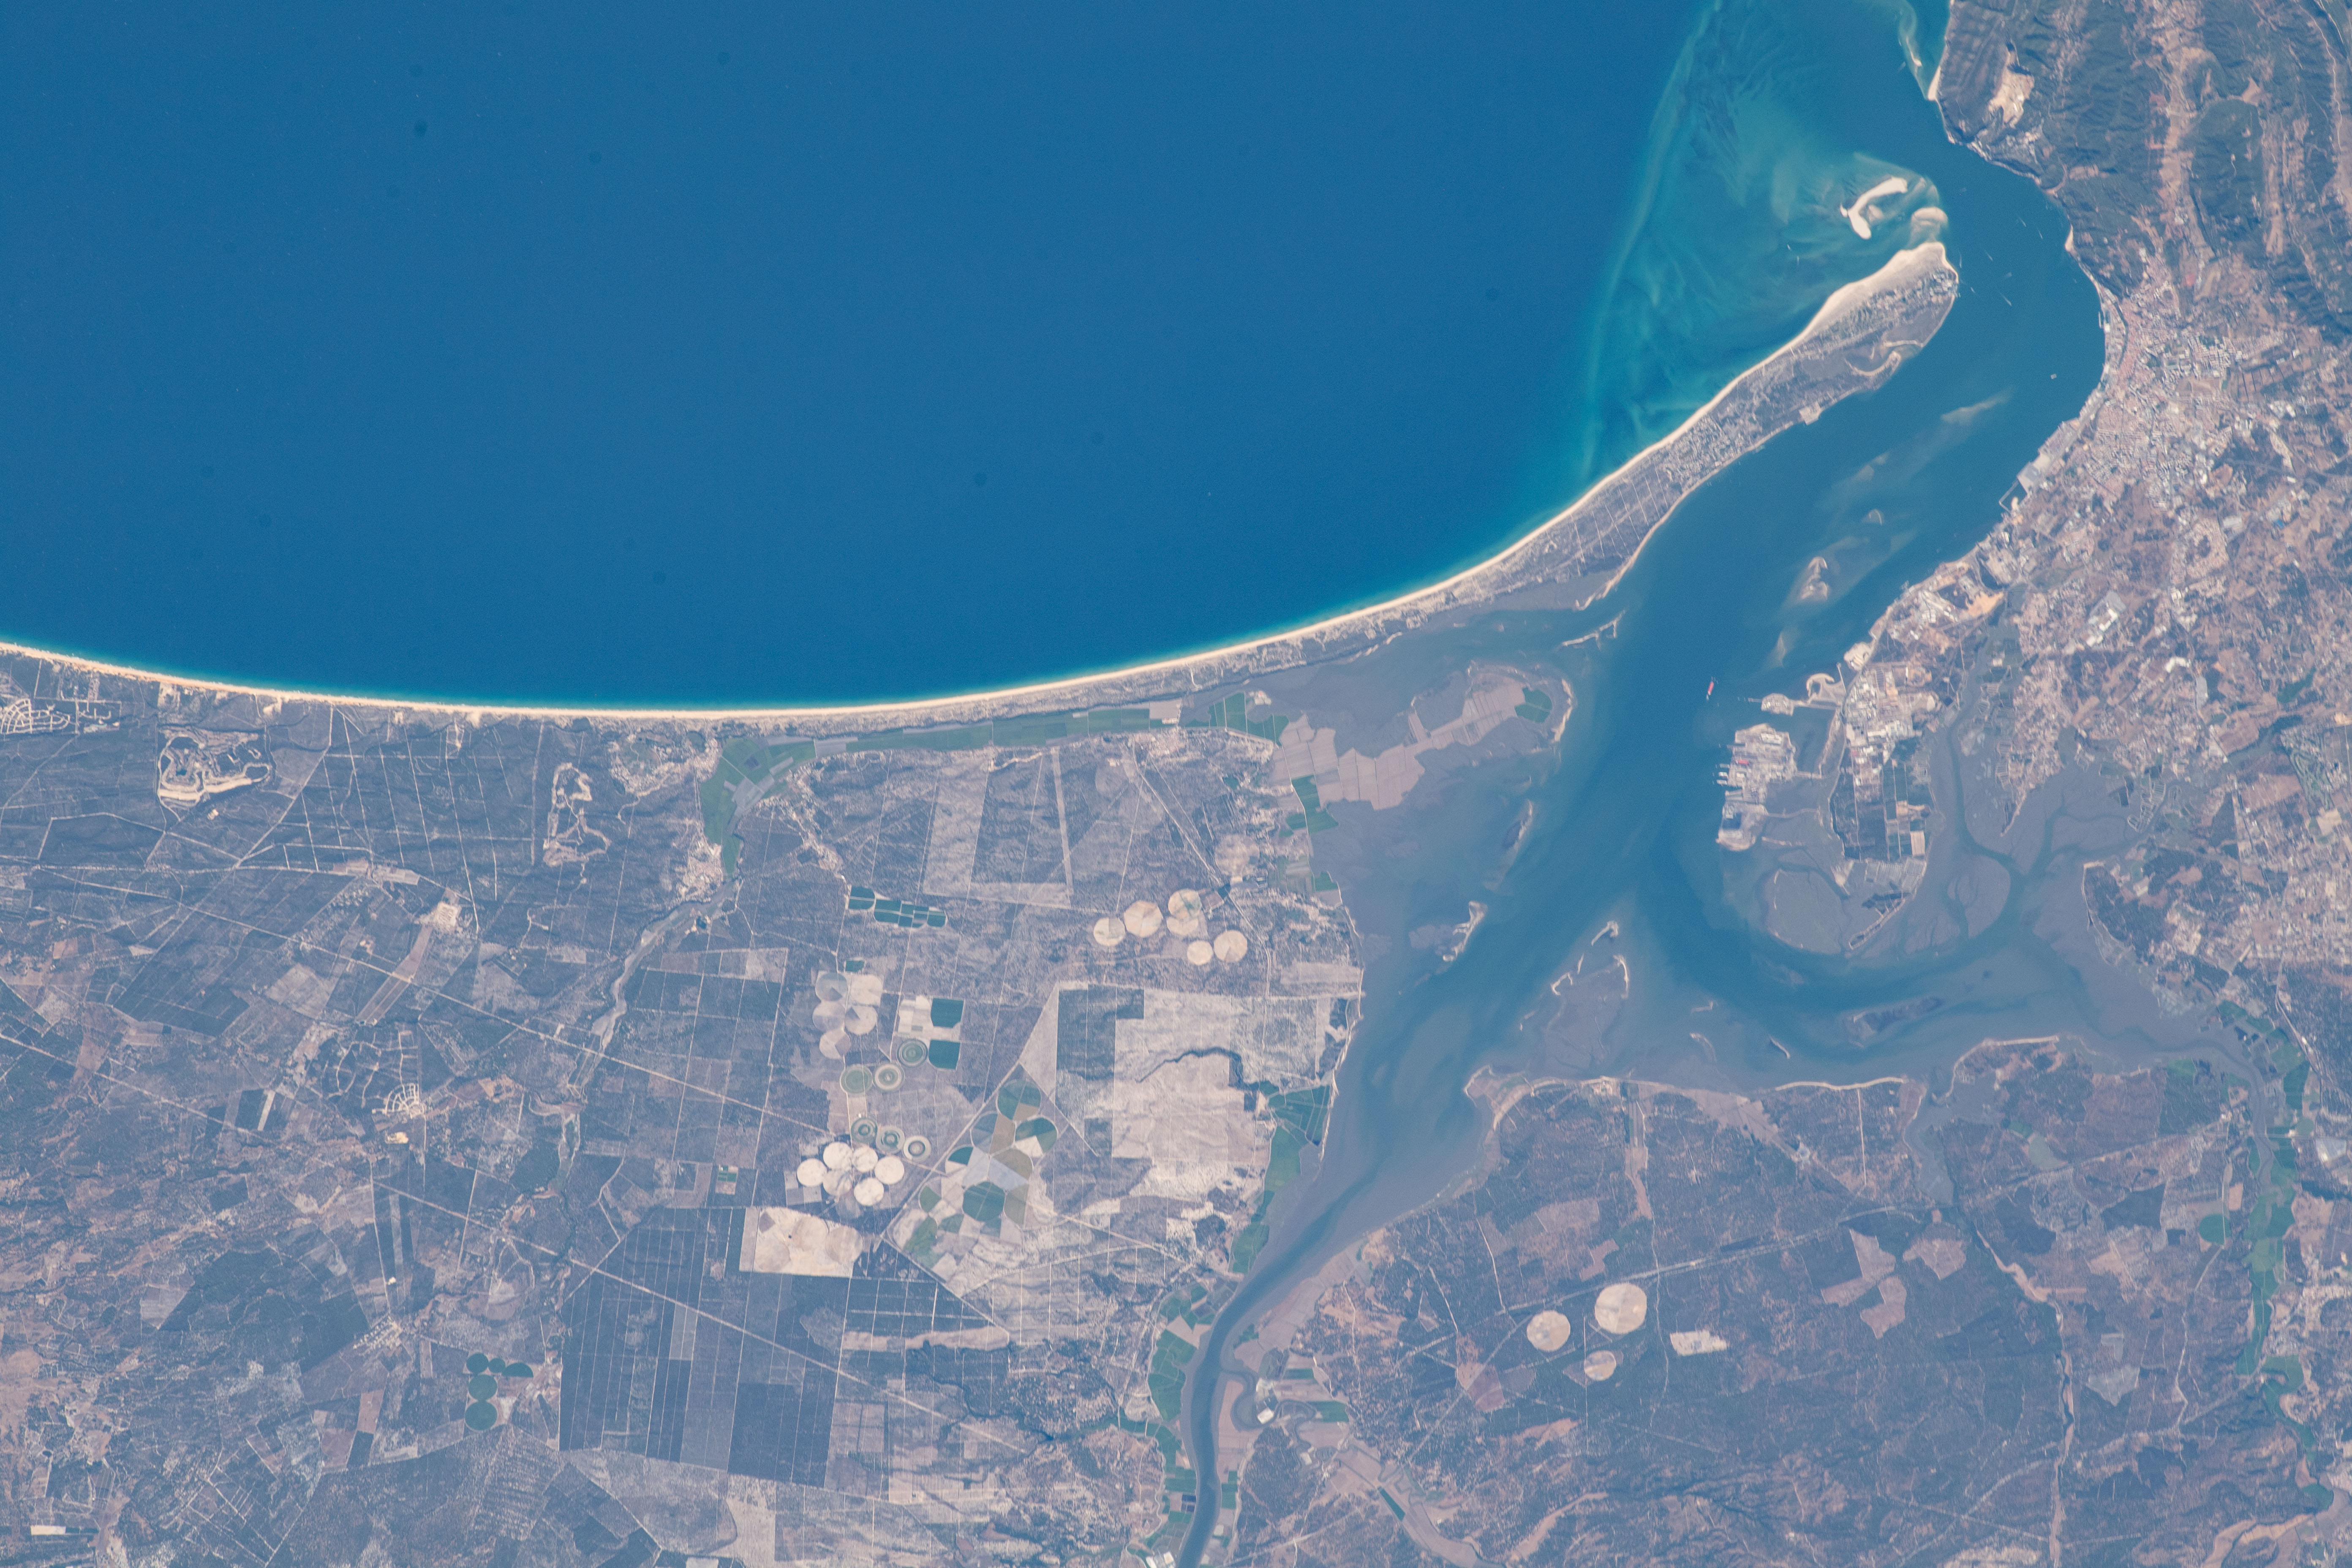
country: PORTUGAL
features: TROIA PENINSULA,CITY OF SETUBAL,SADO ESTUARY,SADO RIVER
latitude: 38.4
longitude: -8.8
